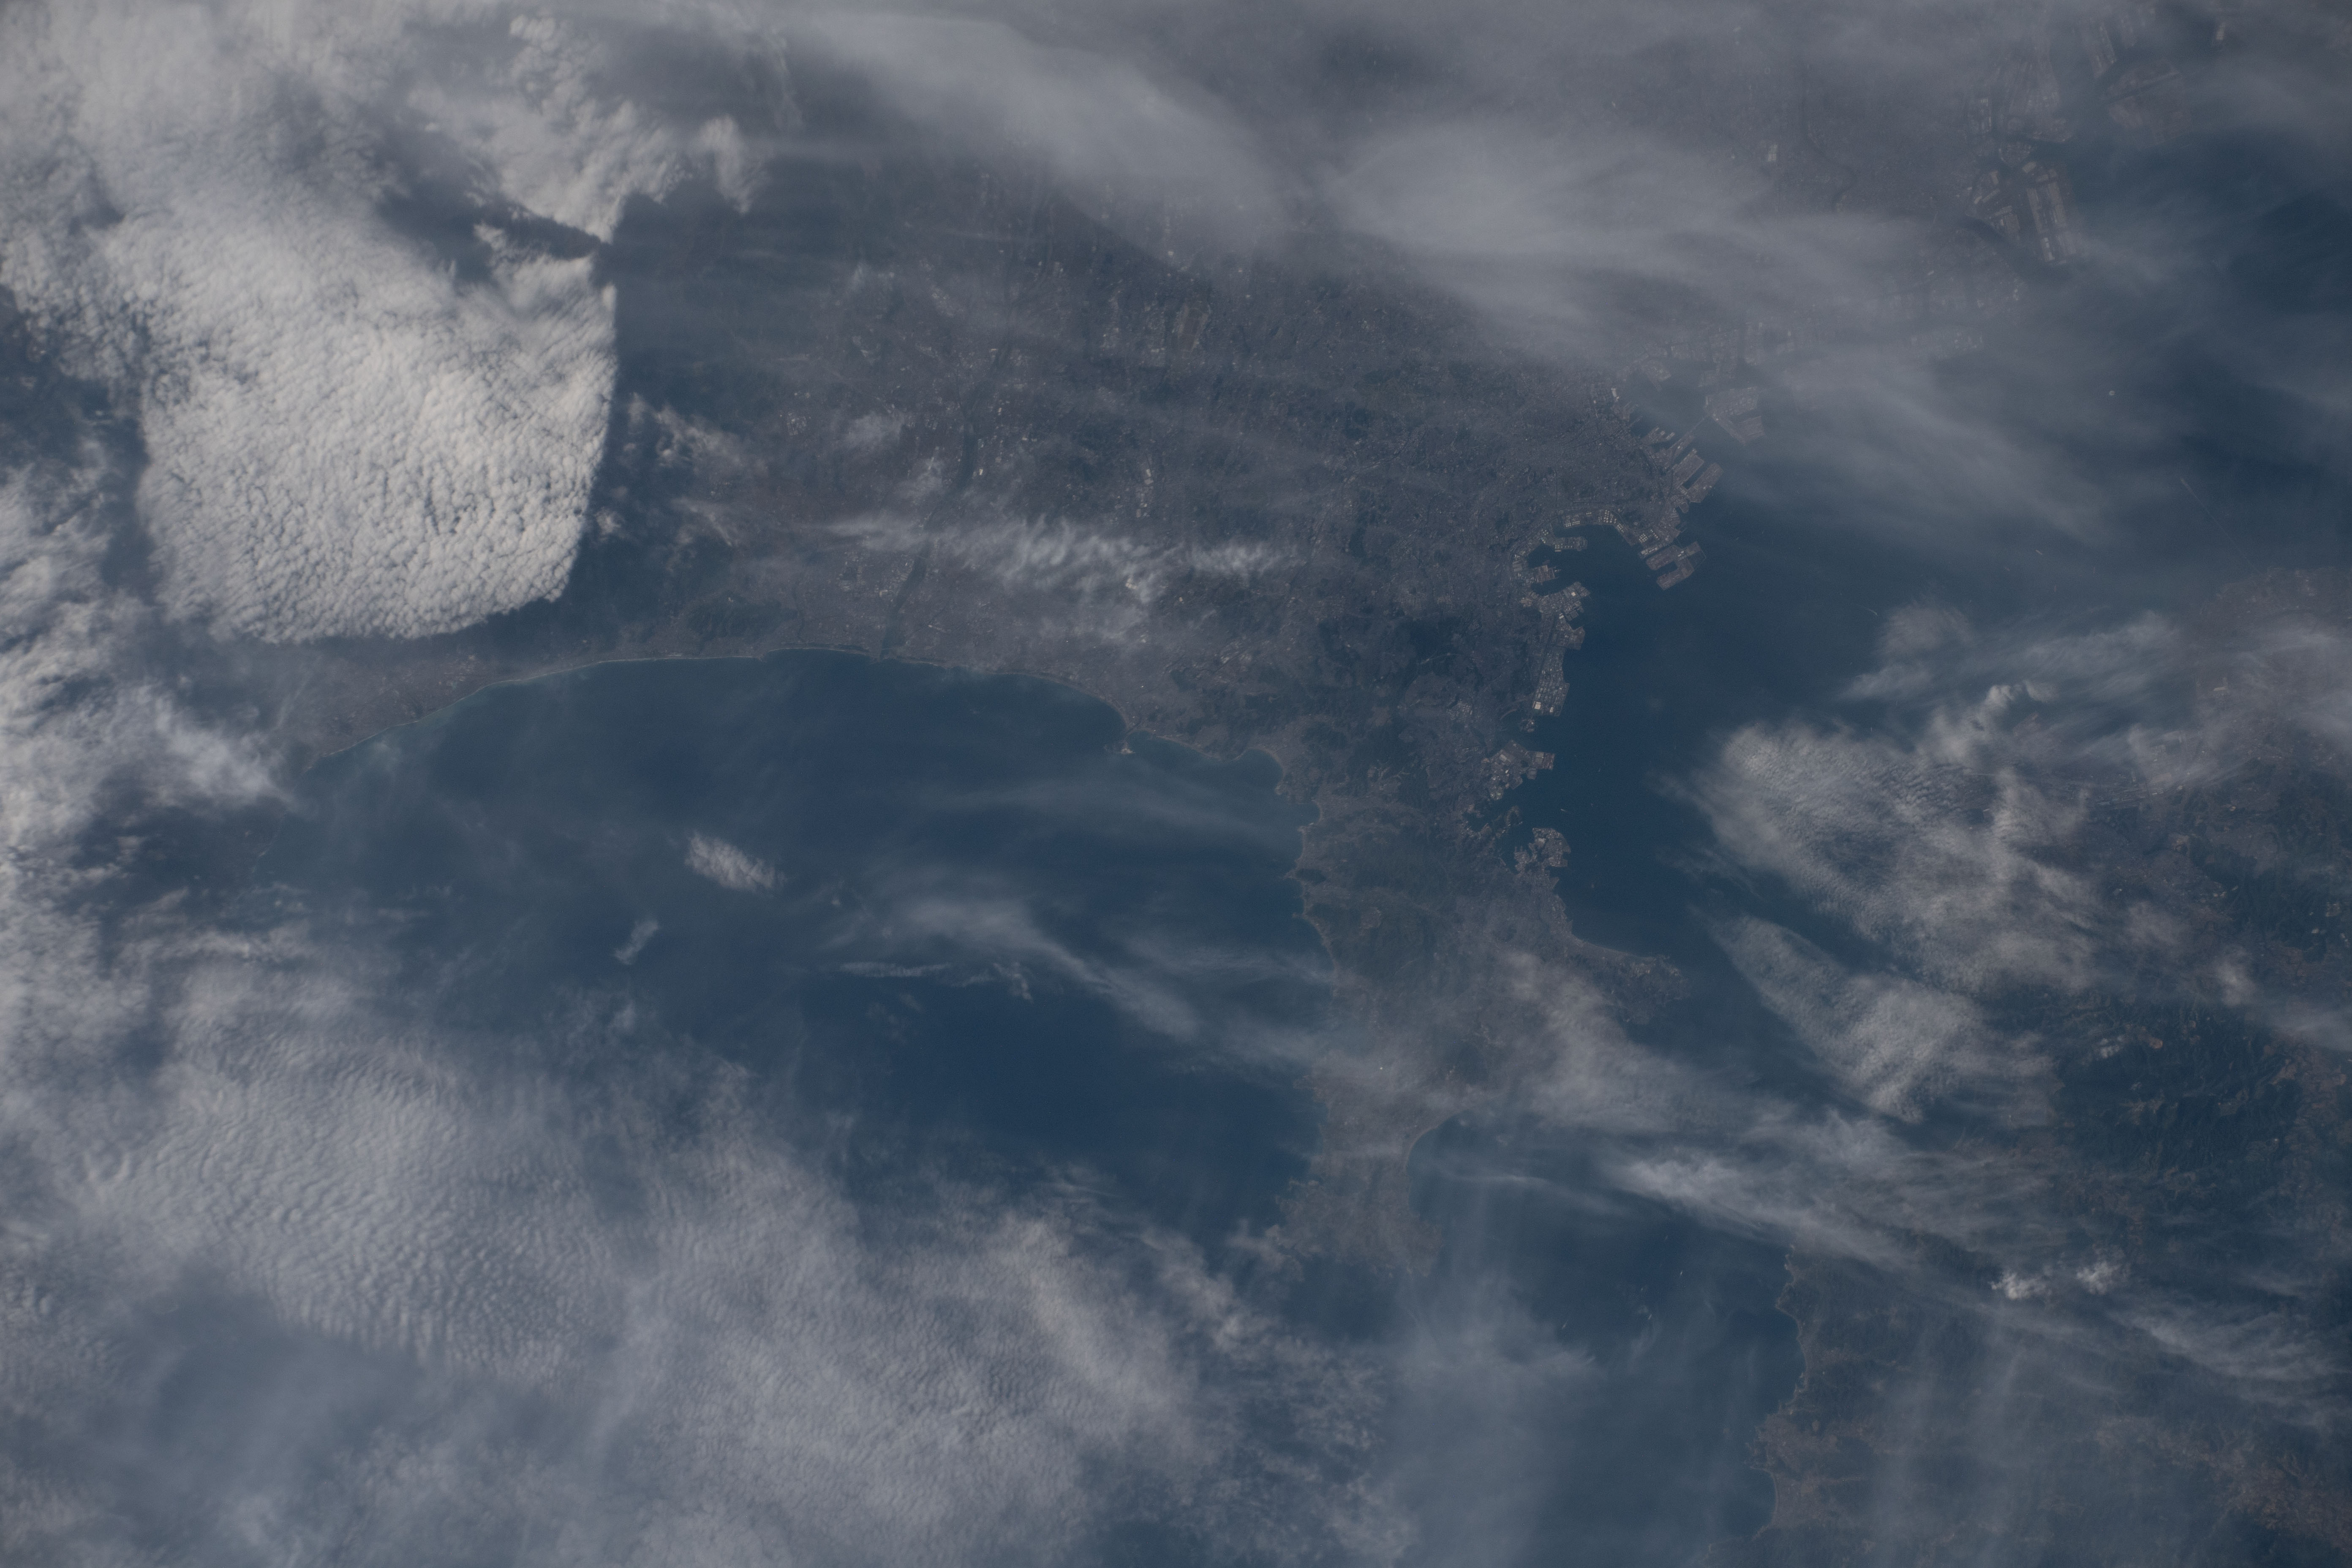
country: JAPAN
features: YOKOSUKA CITY, TOKYO BAY, SAGAMI BAY, URAGA CHANNEL
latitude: 35.4
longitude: 139.6
